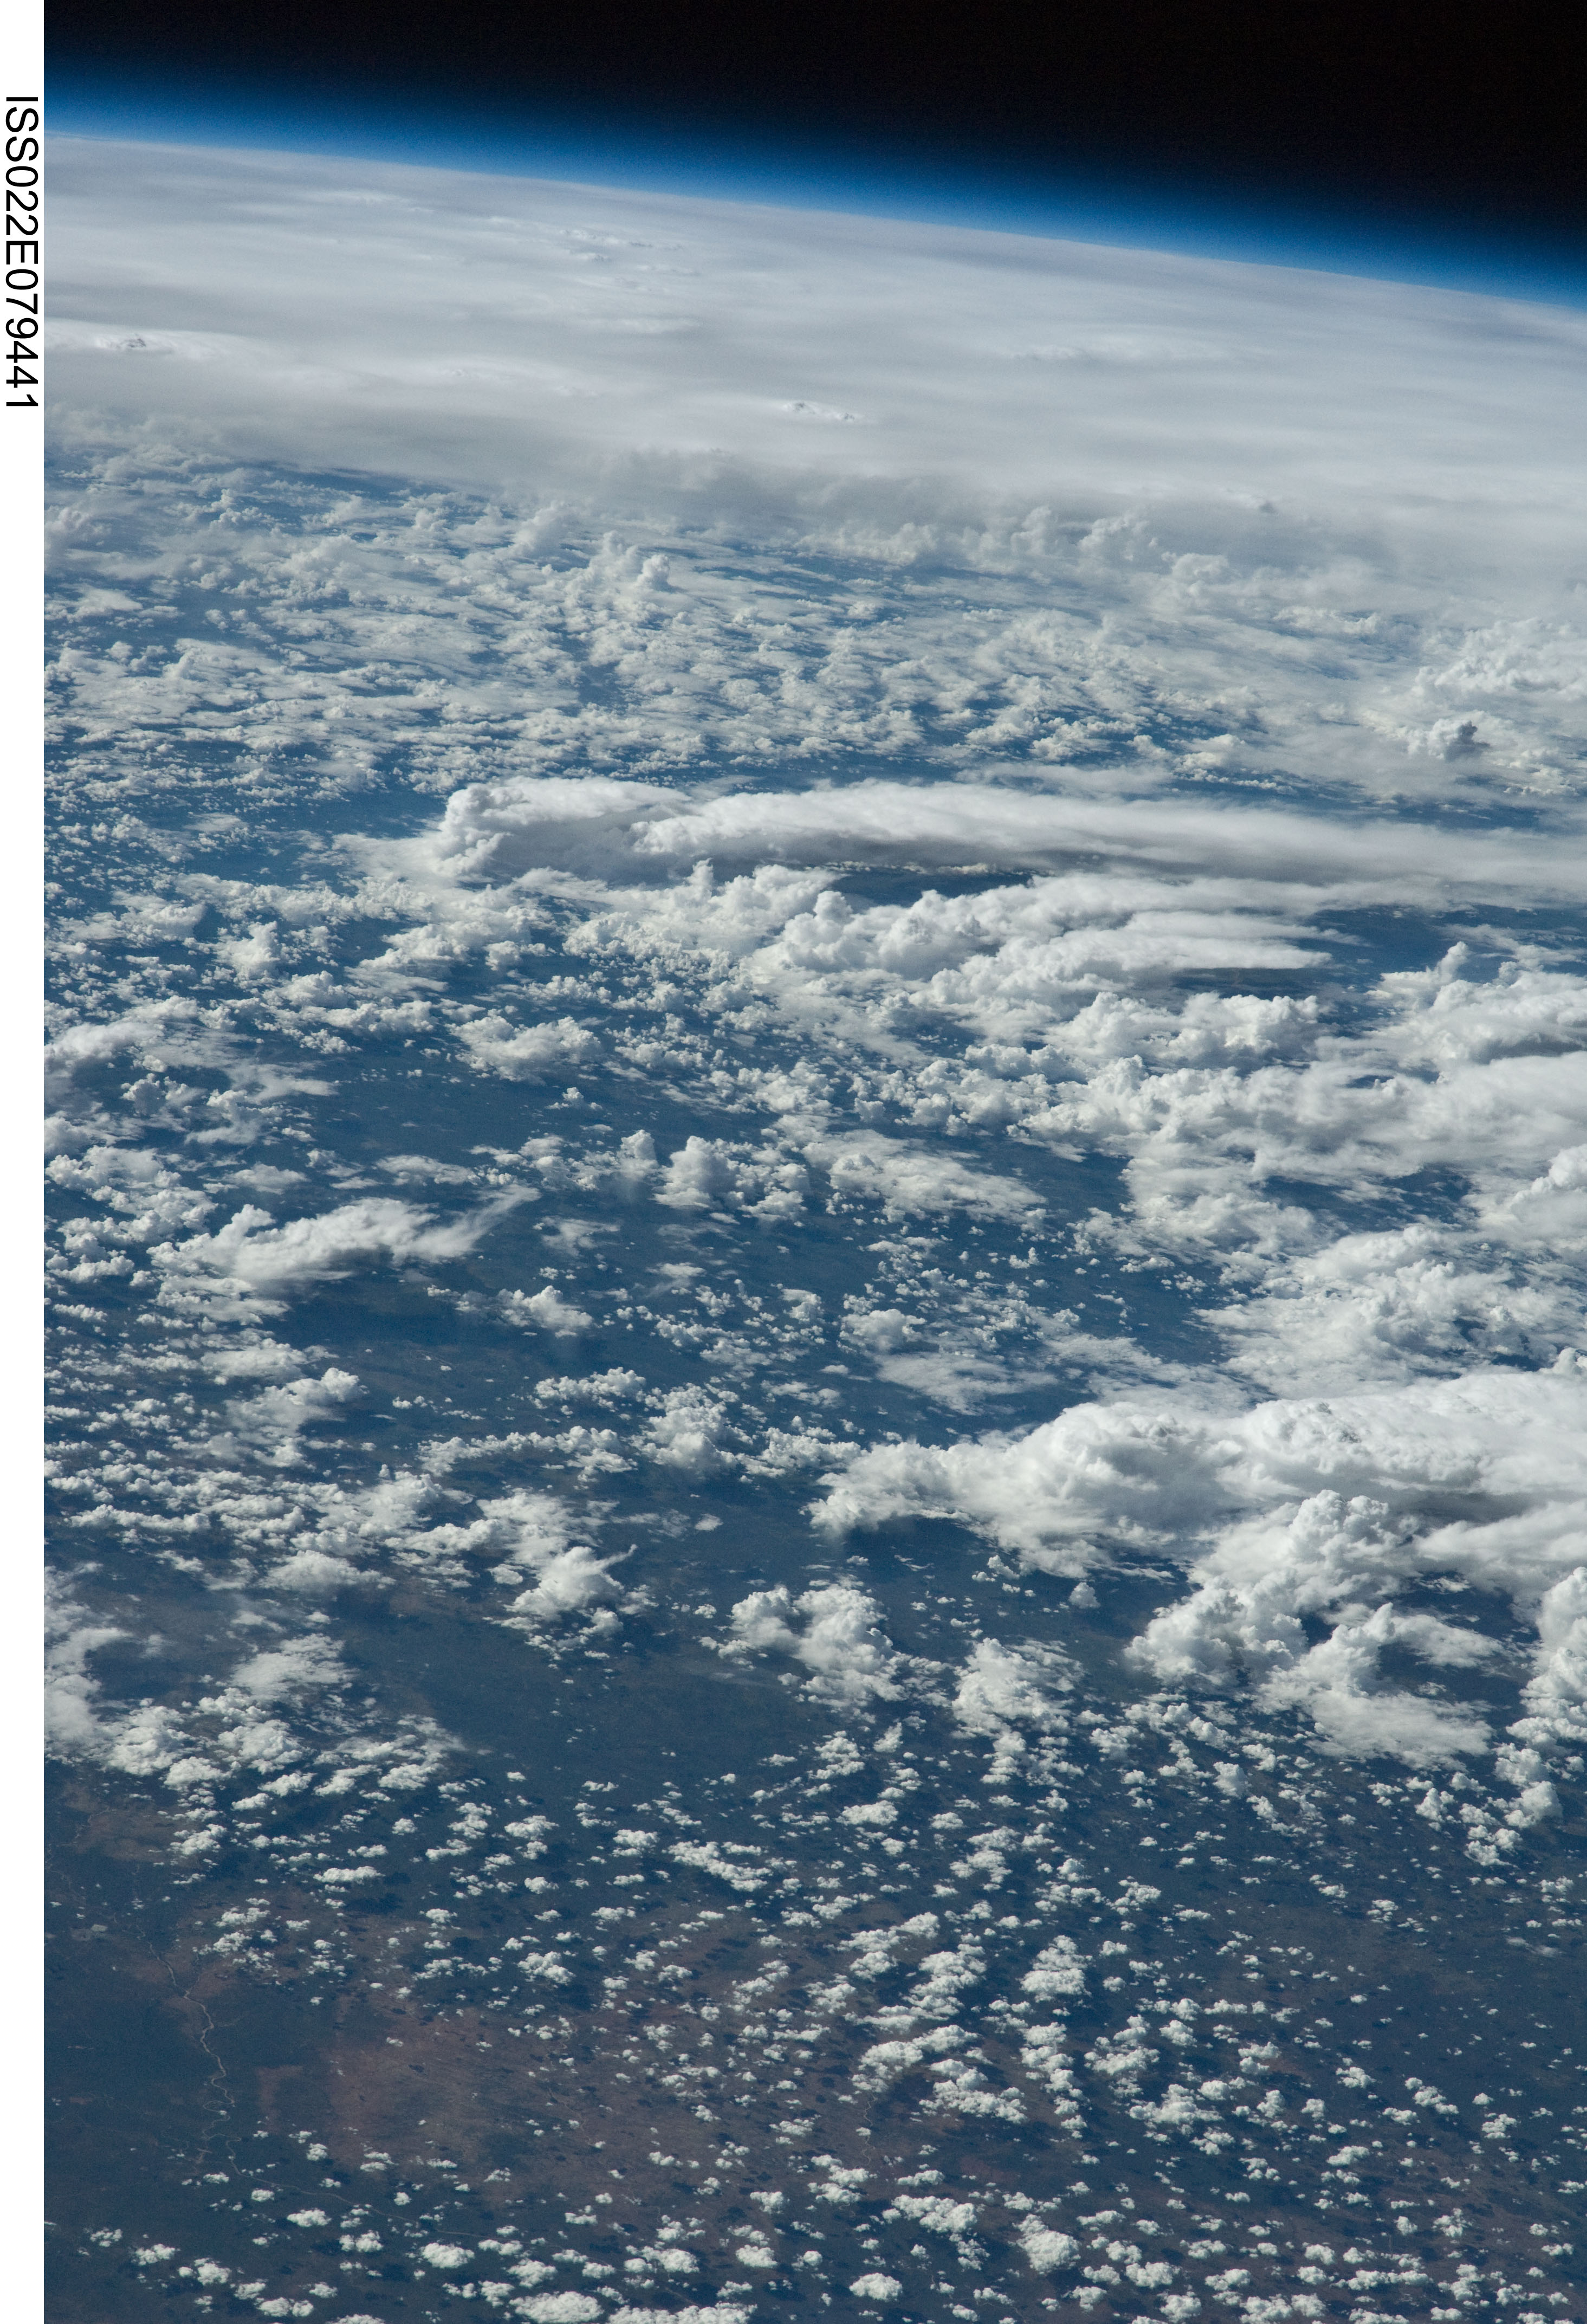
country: AFRICA
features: PAN-THUNDERSTORMS
